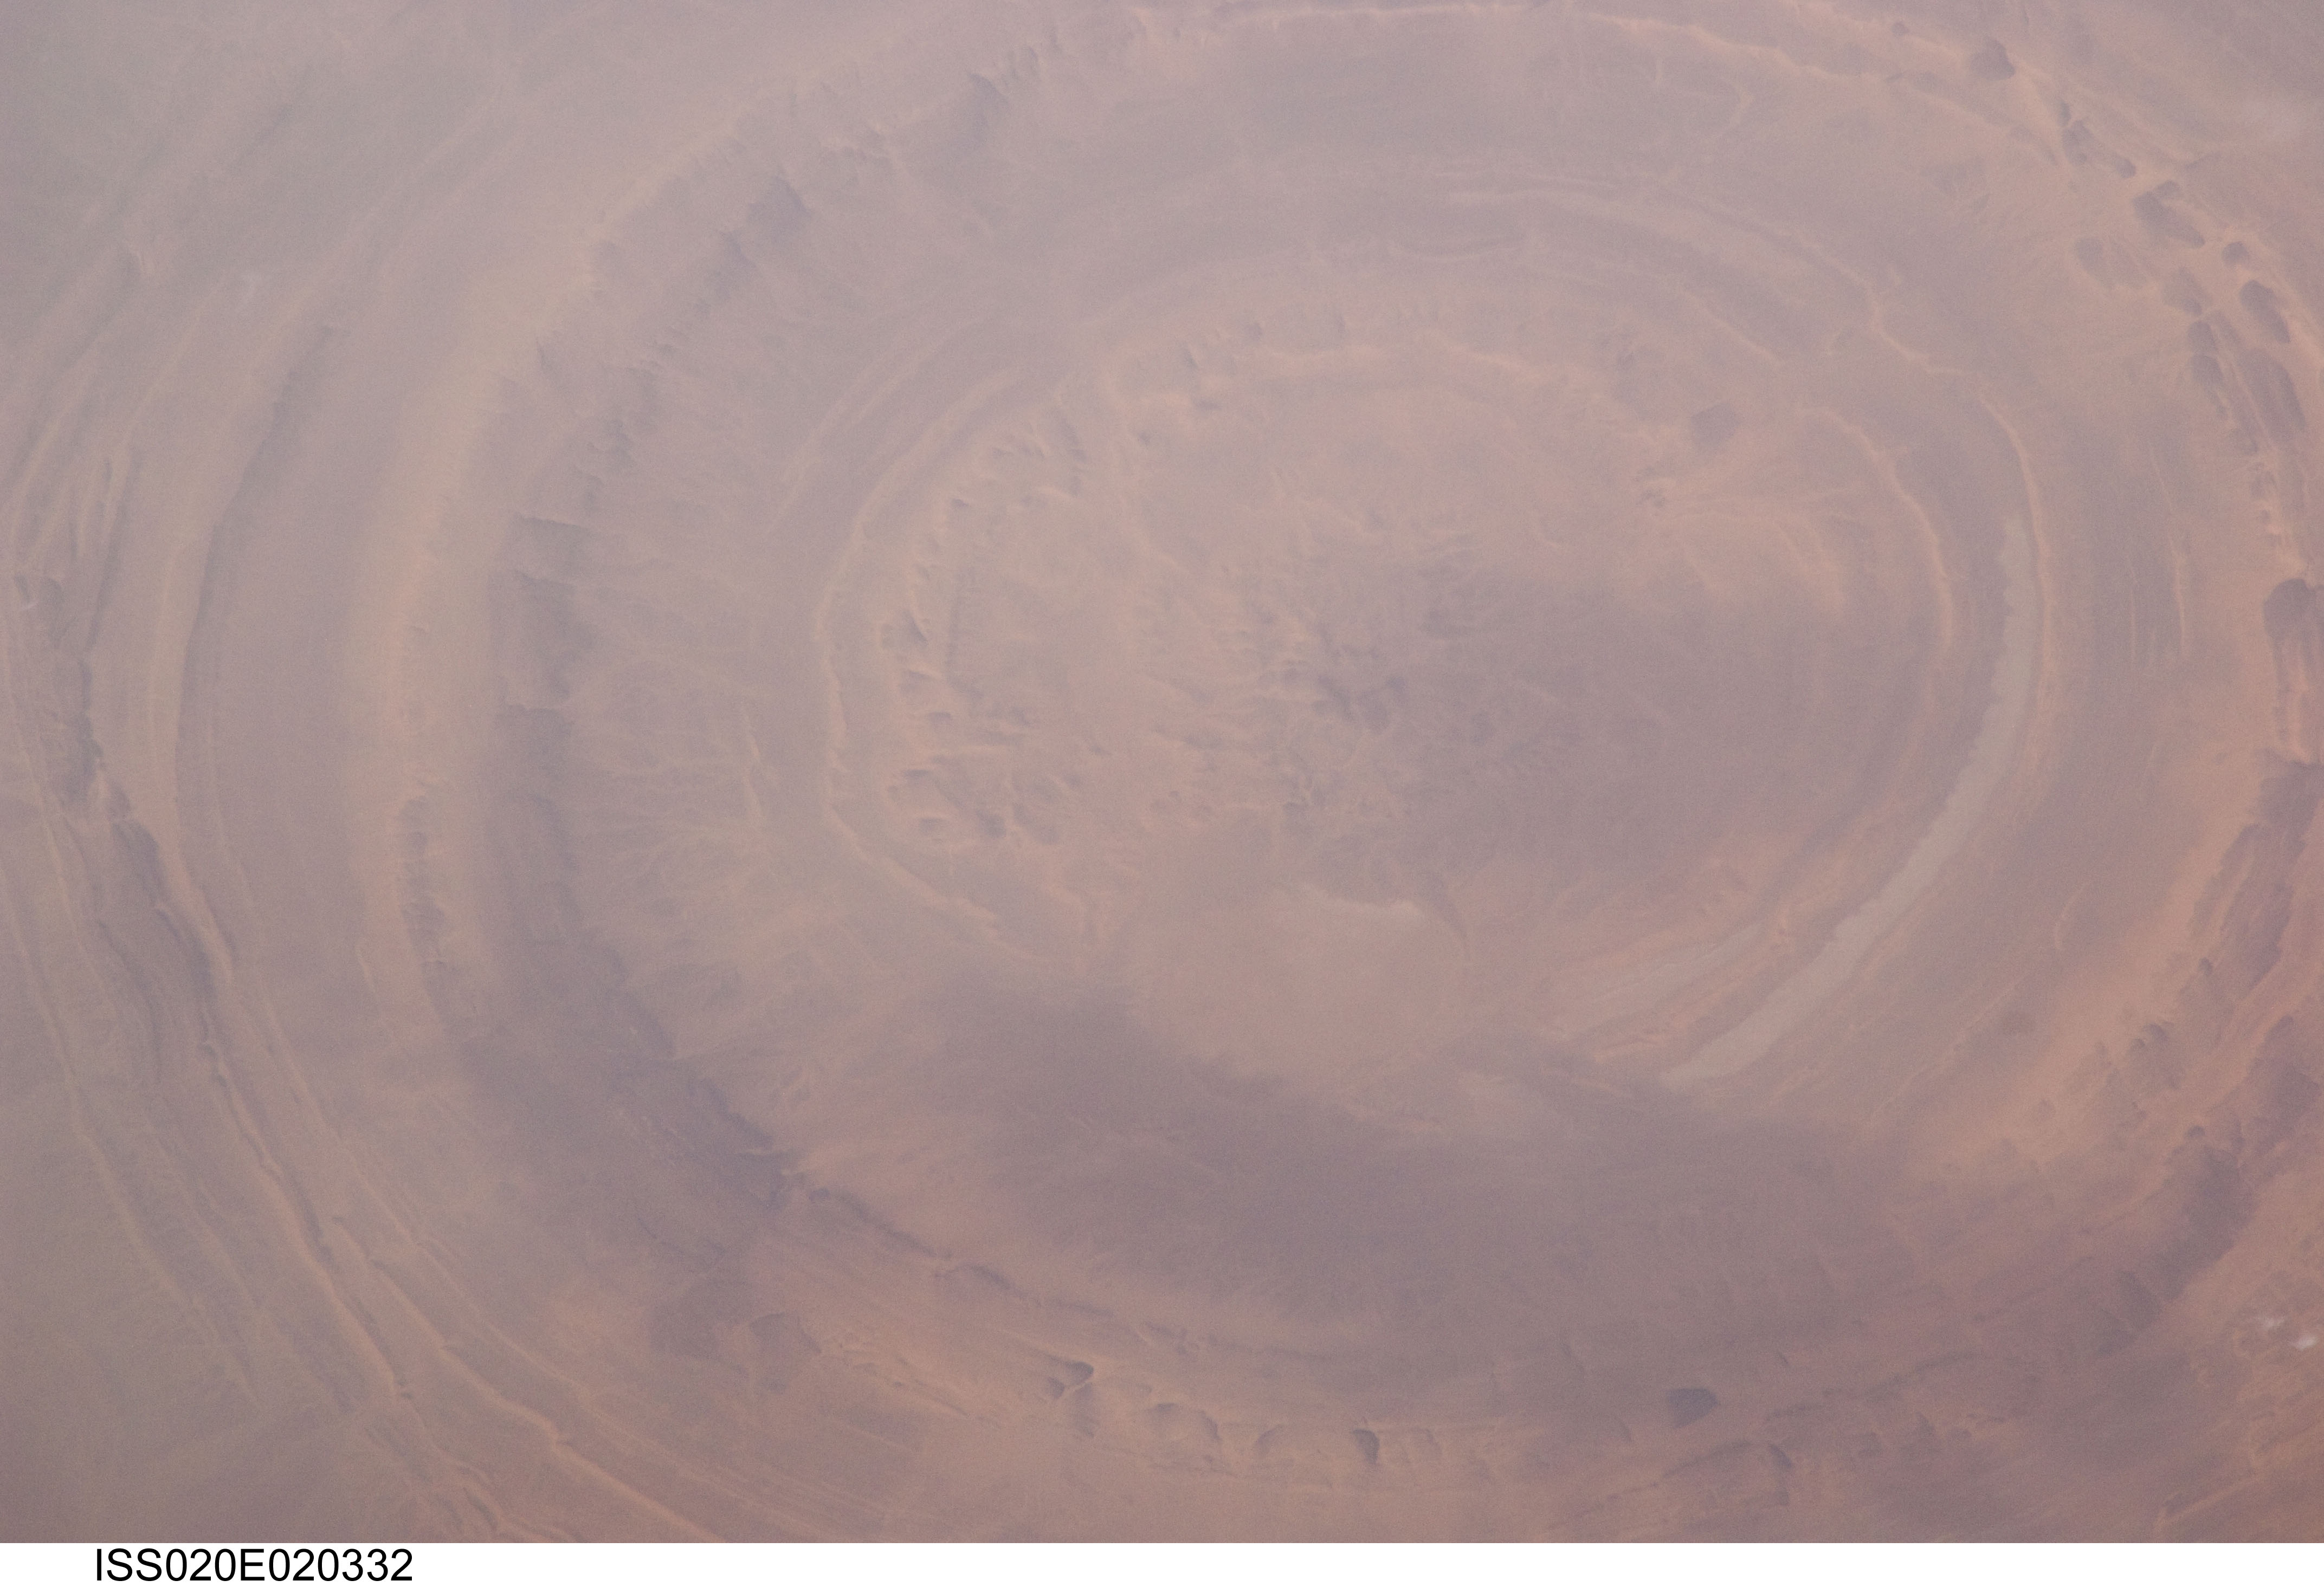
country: MAURITANIA
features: RICHAT STRUCTURE
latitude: 21.1
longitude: -11.4
